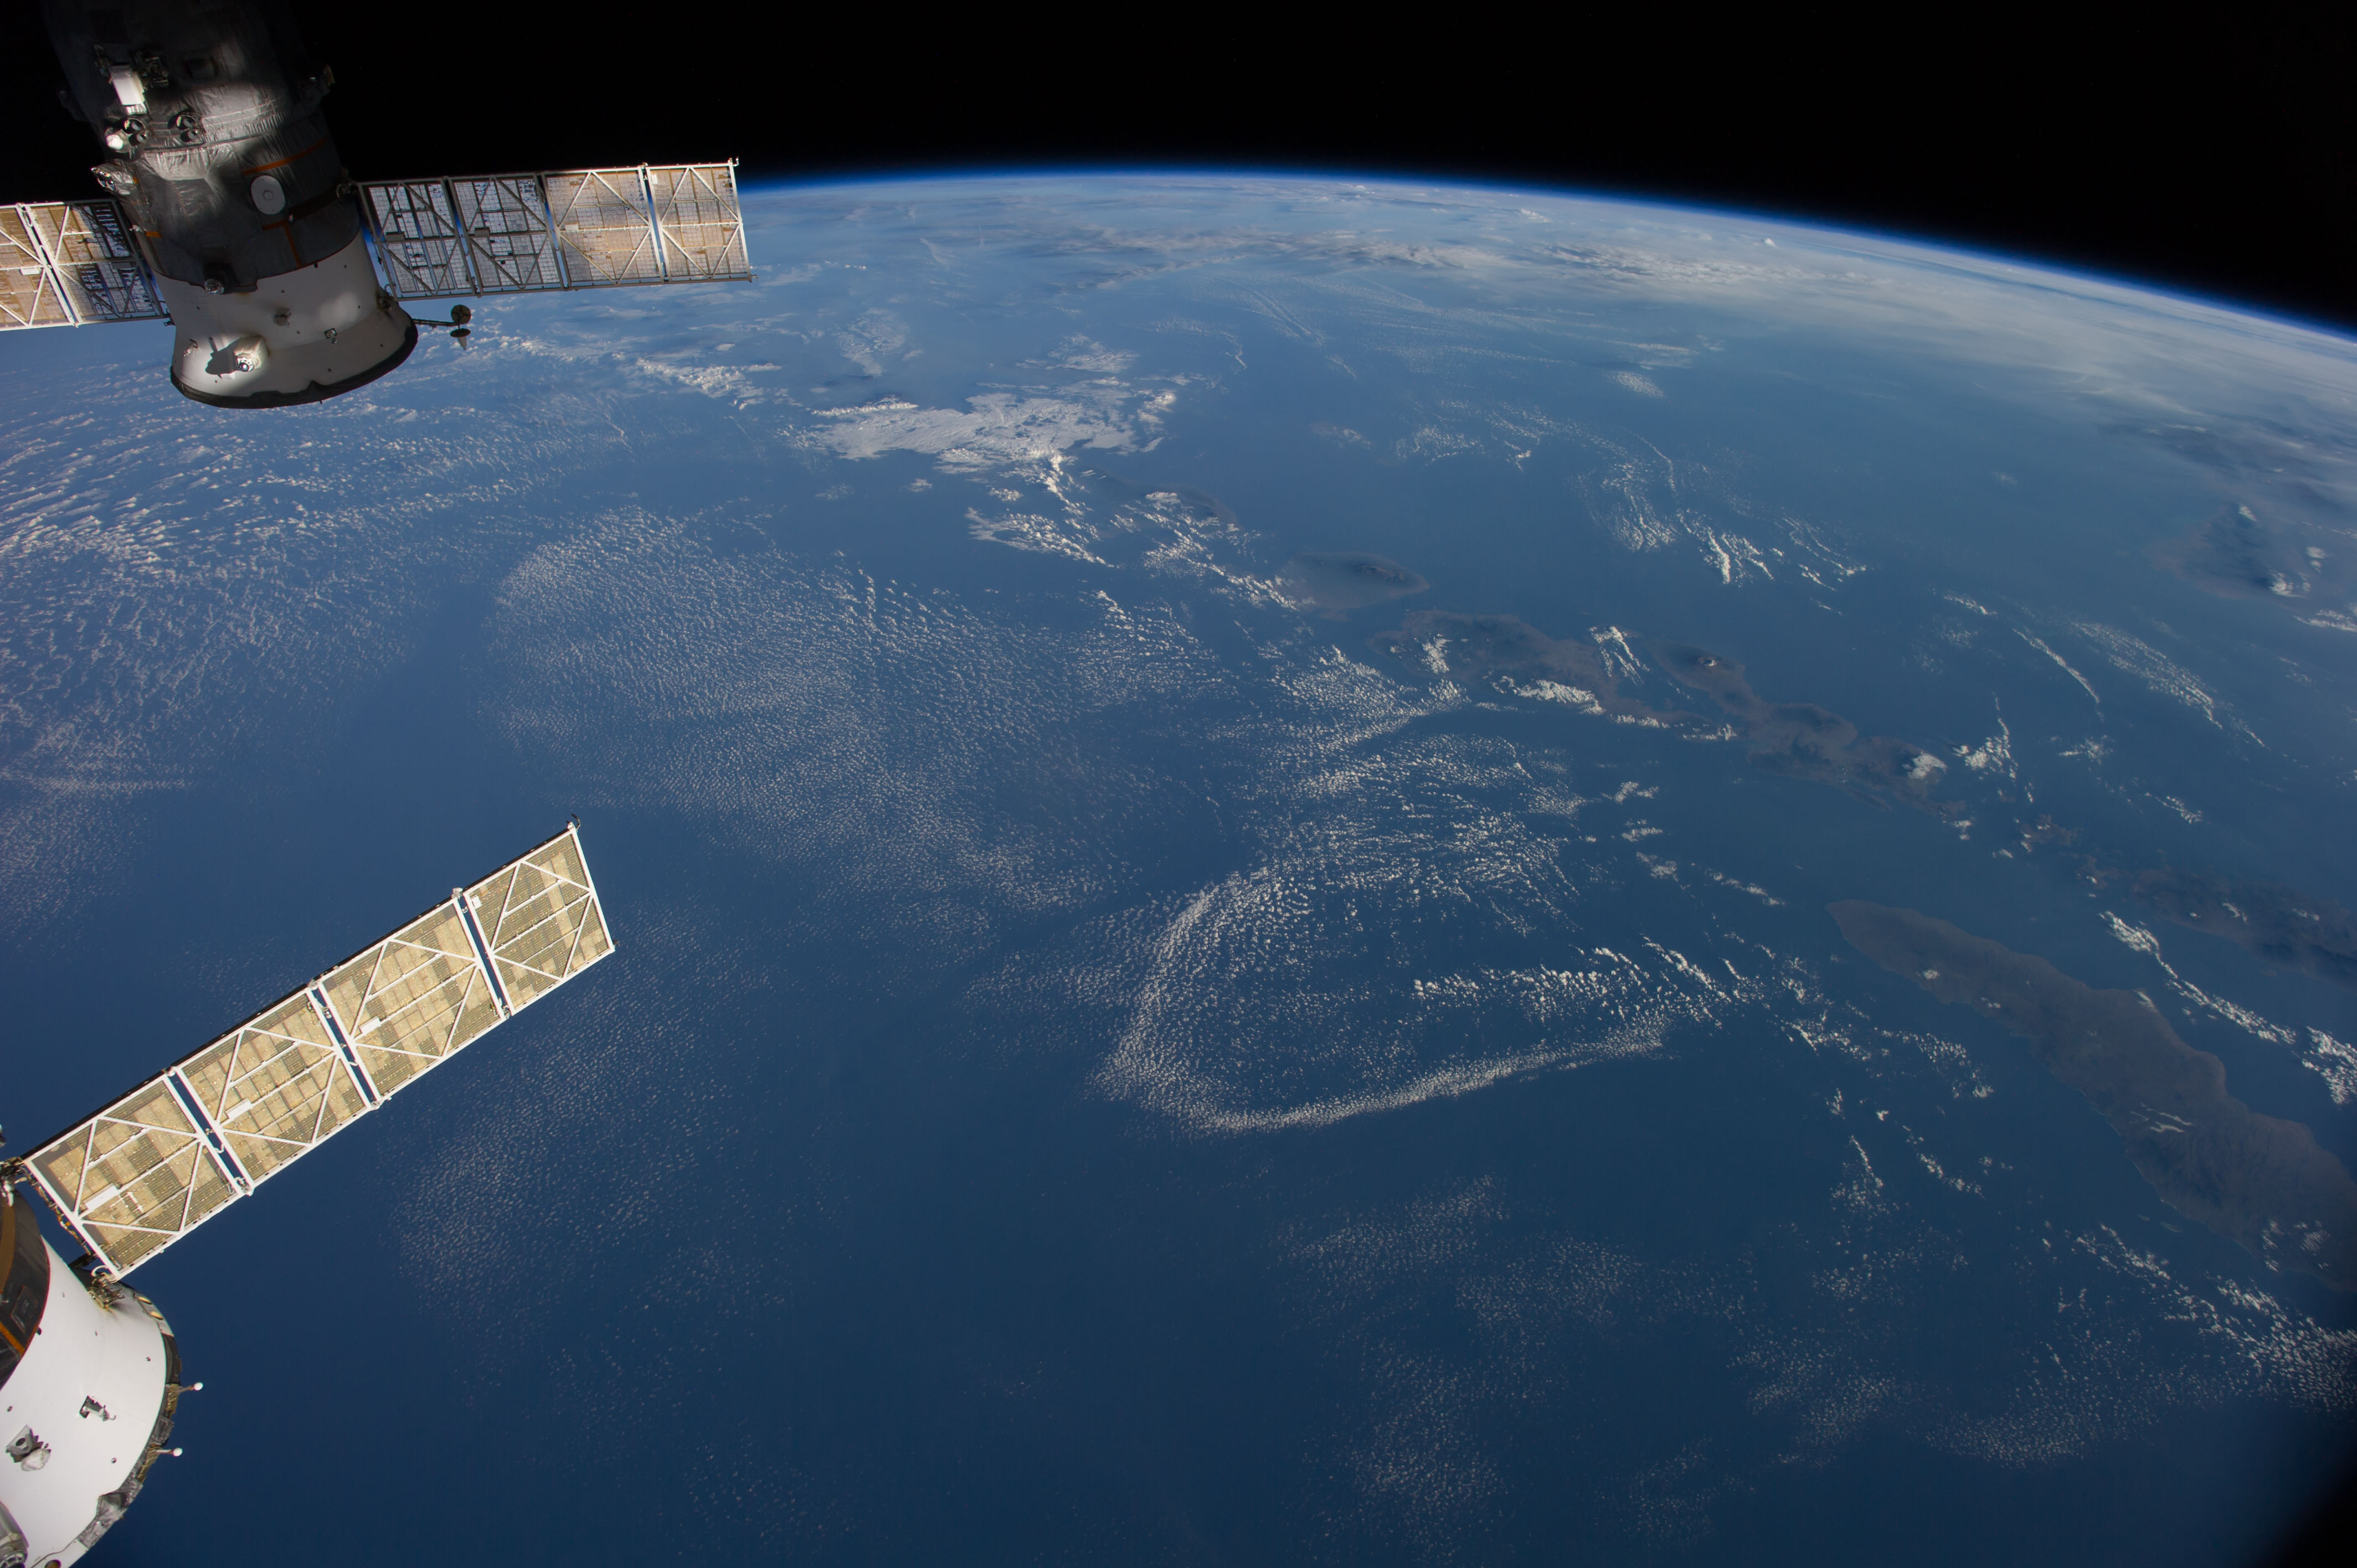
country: INDONESIA
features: BALI, W. NUSA TENGGARA, BALI S., JAVA S., MT. RINJANI, MT. TAMBORA, ATMOSPHERIC LIMB
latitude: -10.5
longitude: 116.0
